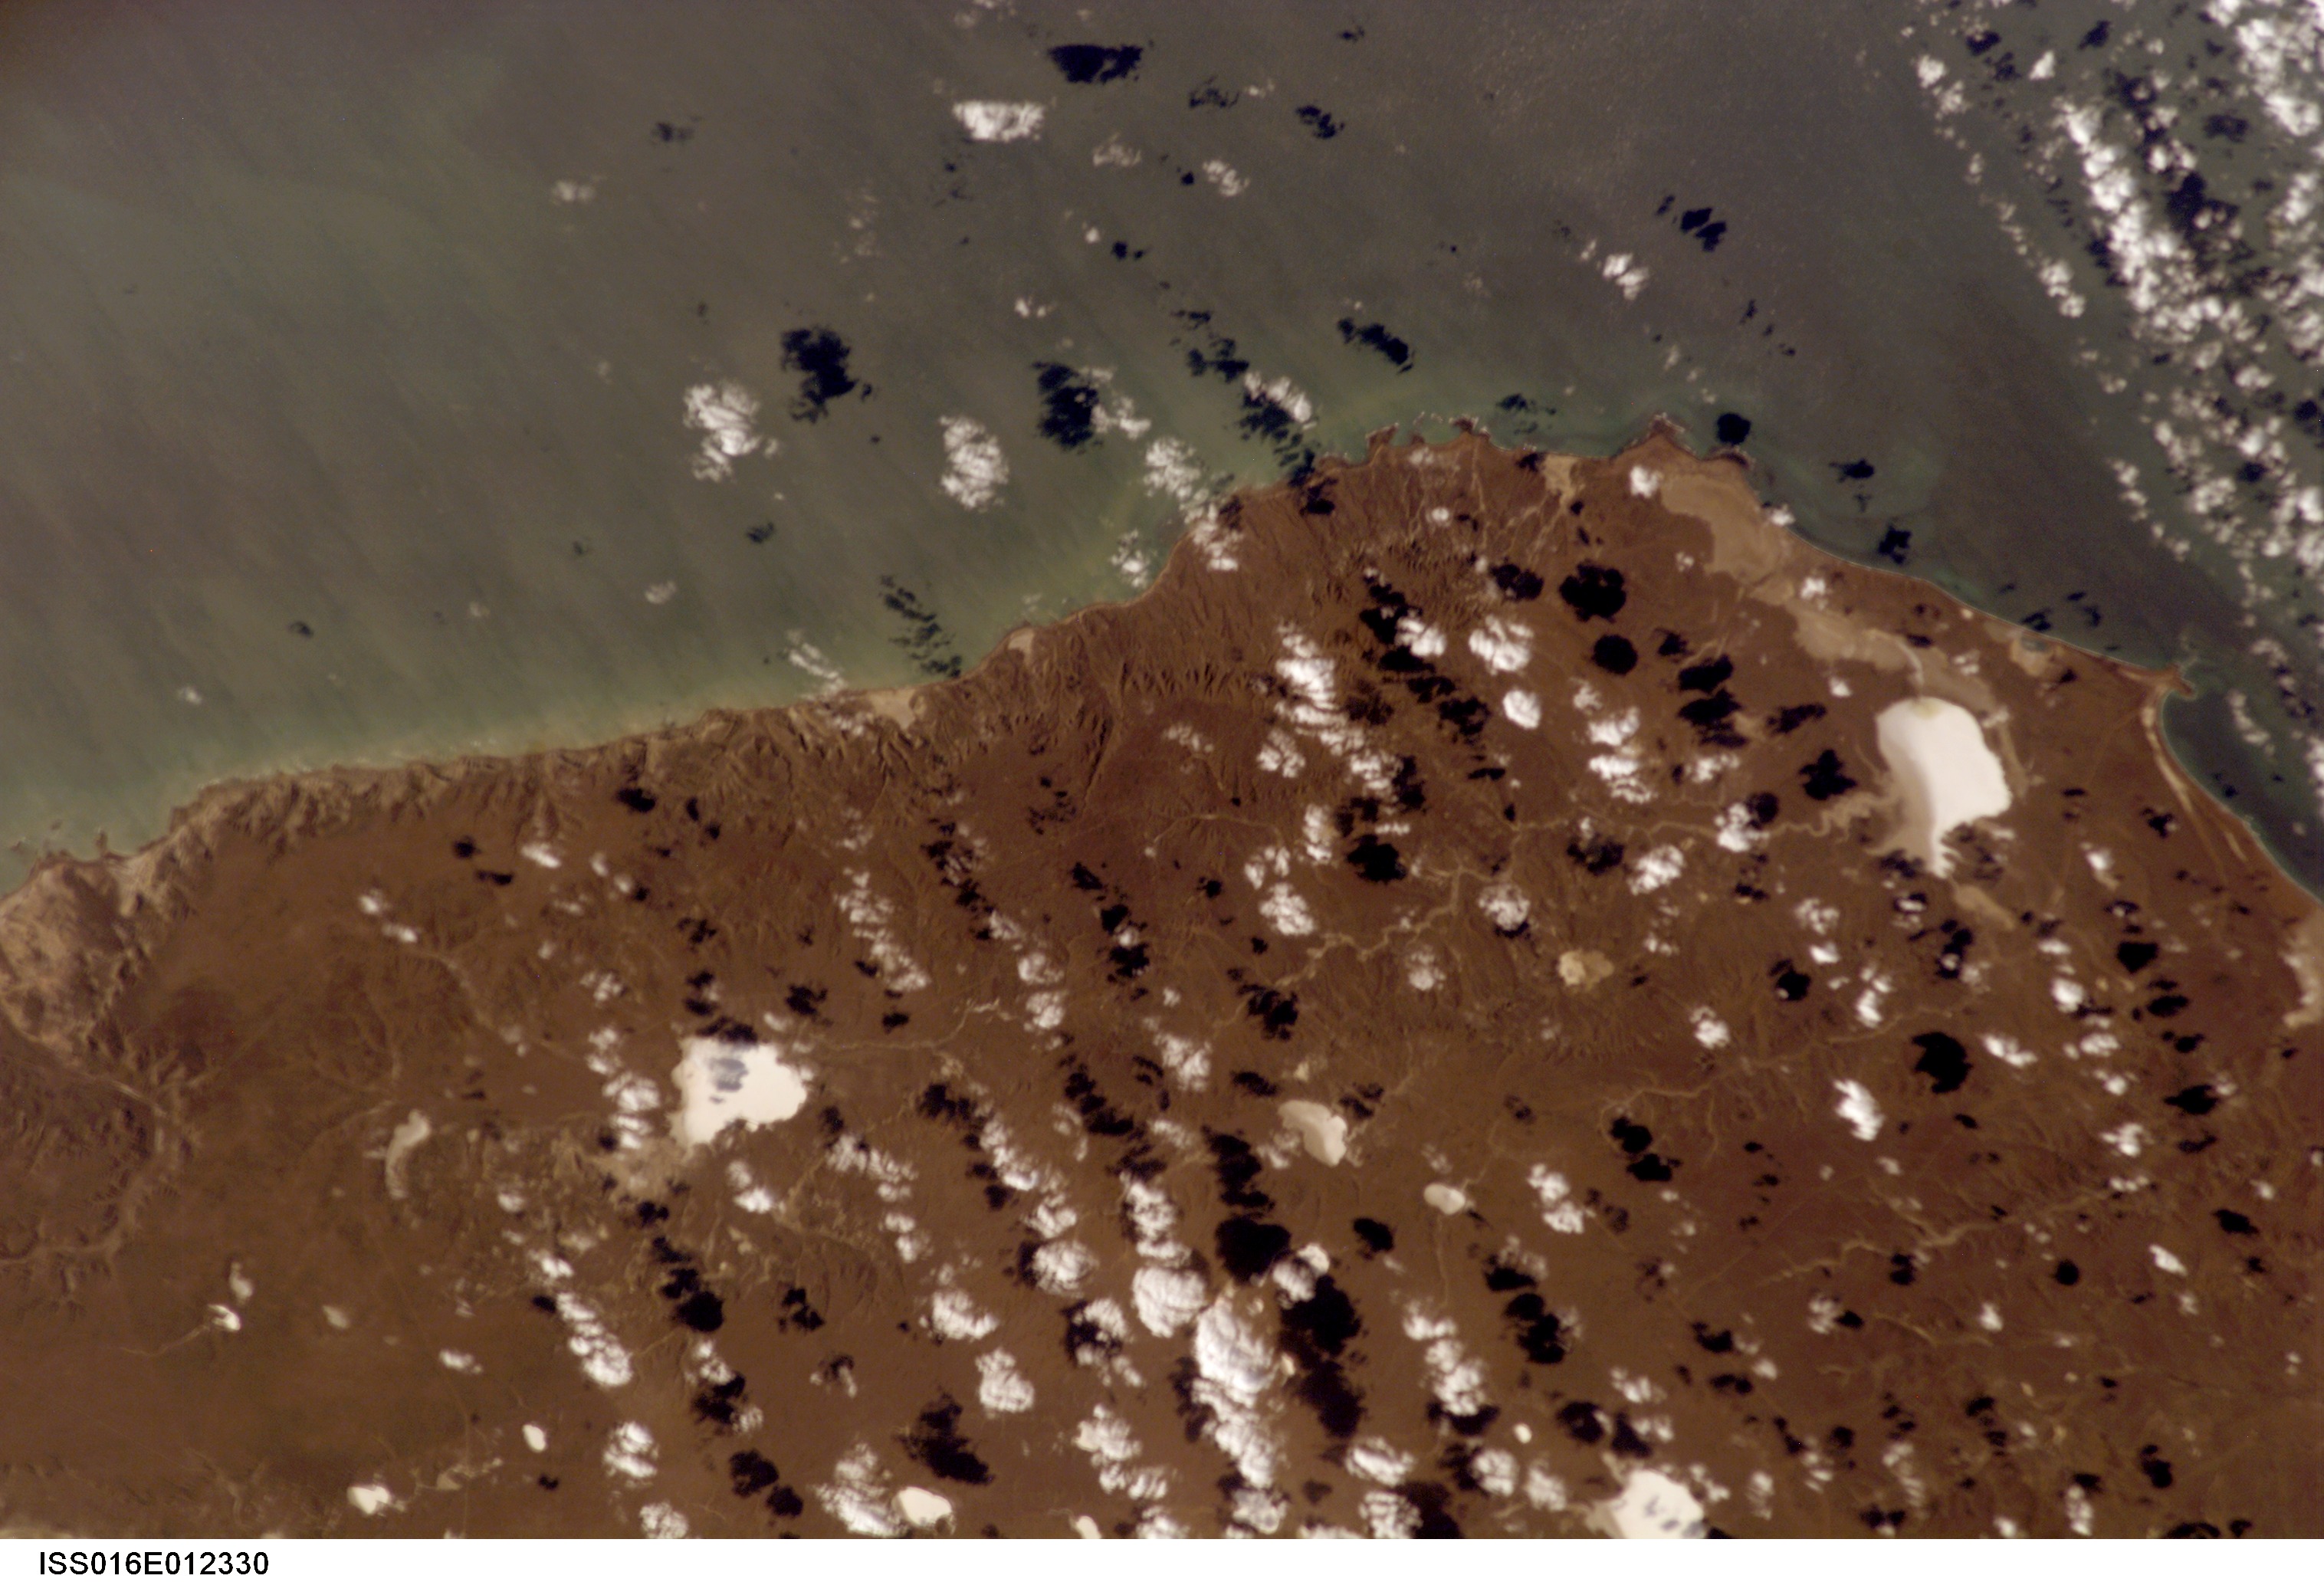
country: ARGENTINA
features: CABO BLANCO, SALT PANS, COAST
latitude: -47.0
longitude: -66.0
